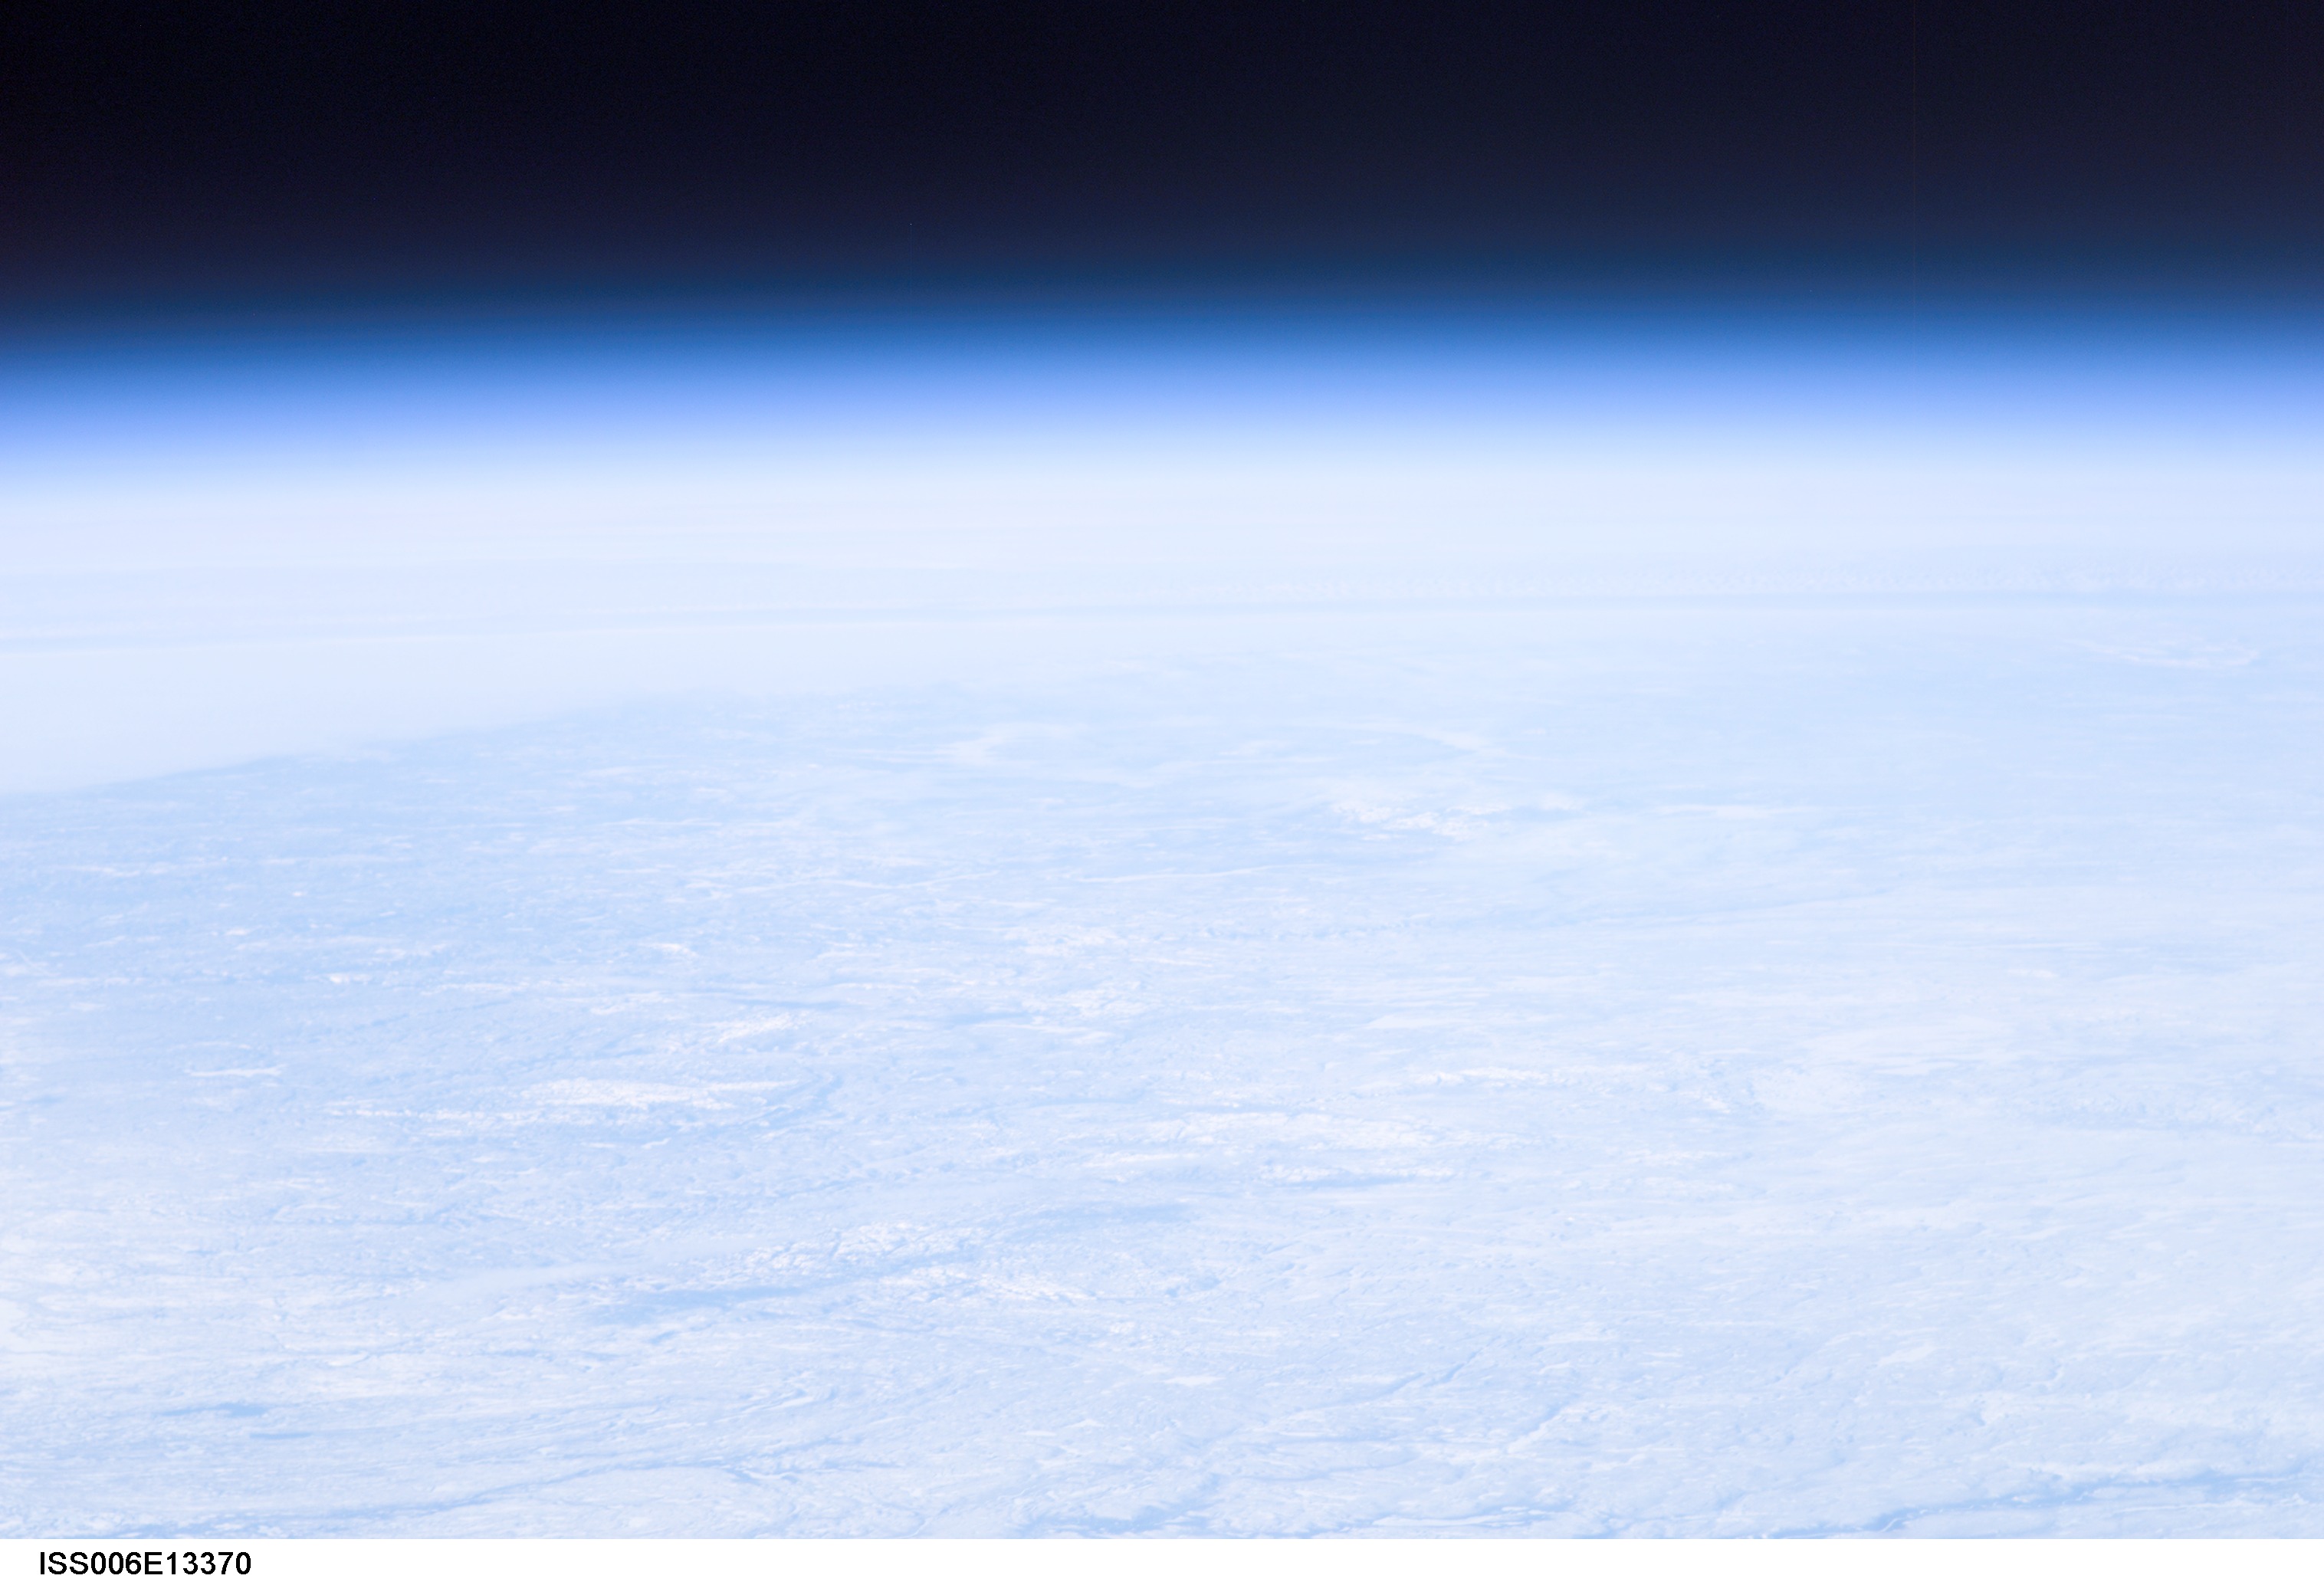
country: CANADA-Q
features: PAN-MANICOUAGAN RESERVOIR
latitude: 51.5
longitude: -69.0
